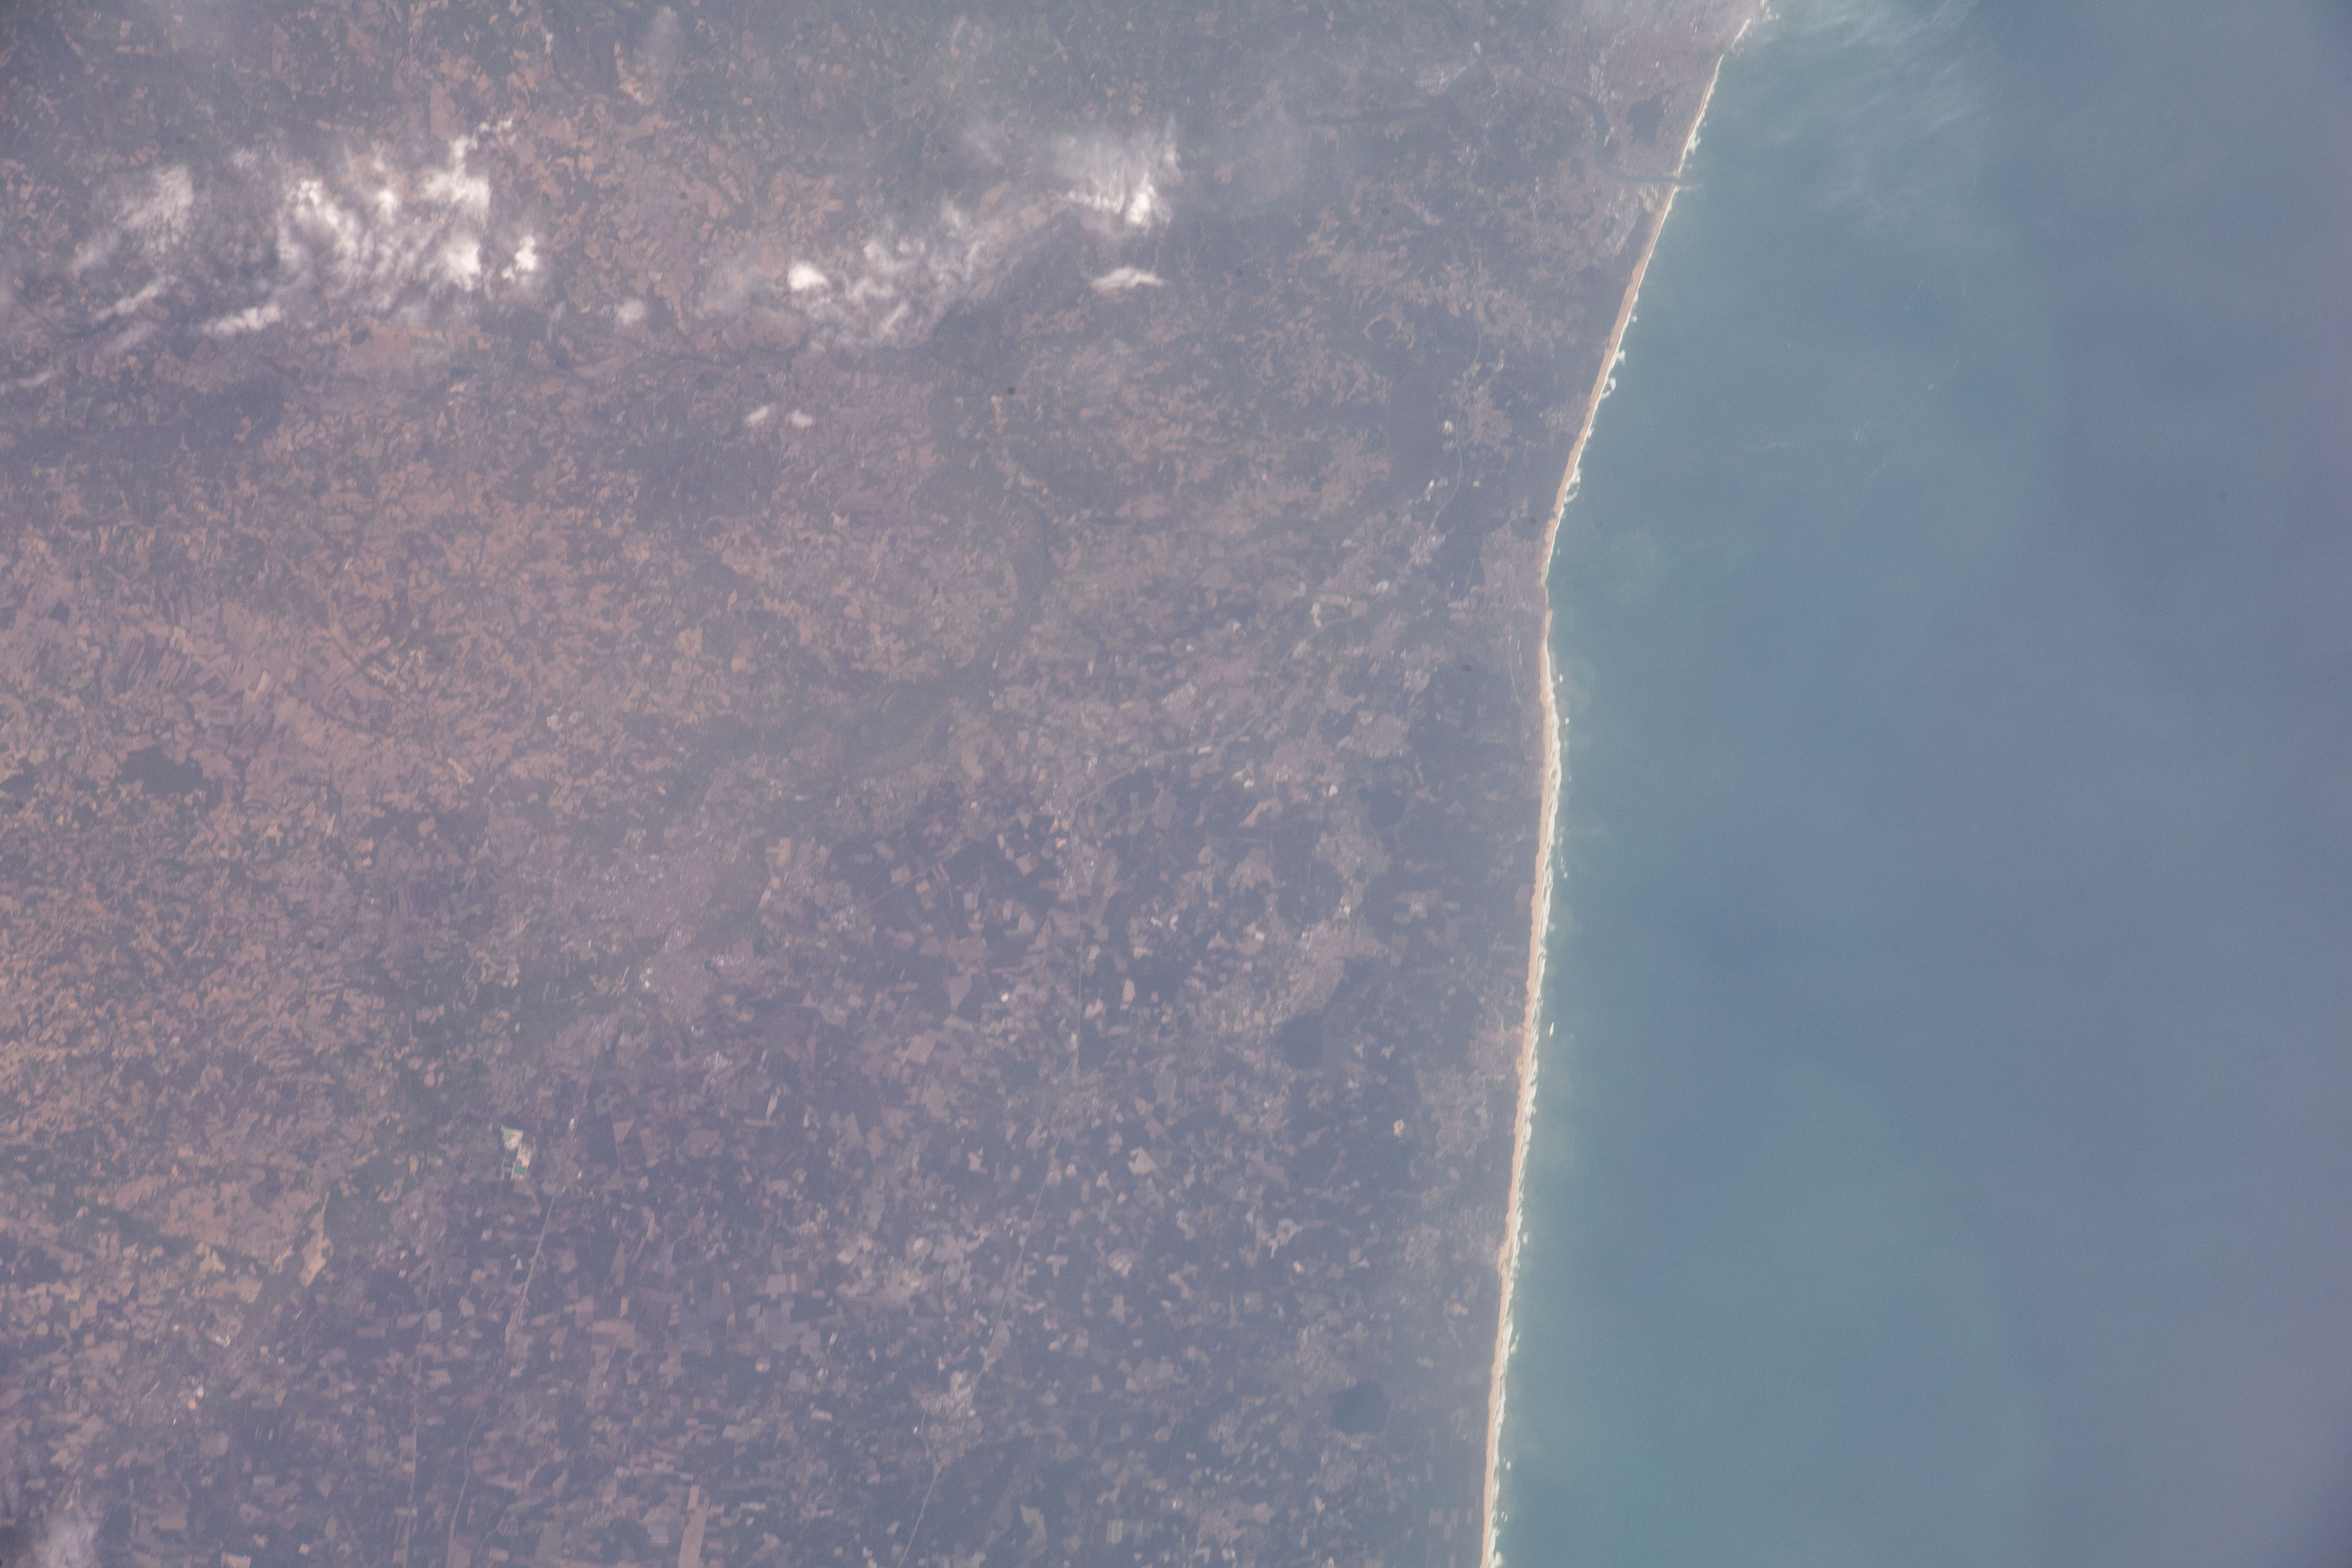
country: FRANCE
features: GULF OF VIZCAYA, ADUR RIVER
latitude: 43.7
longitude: -1.4
